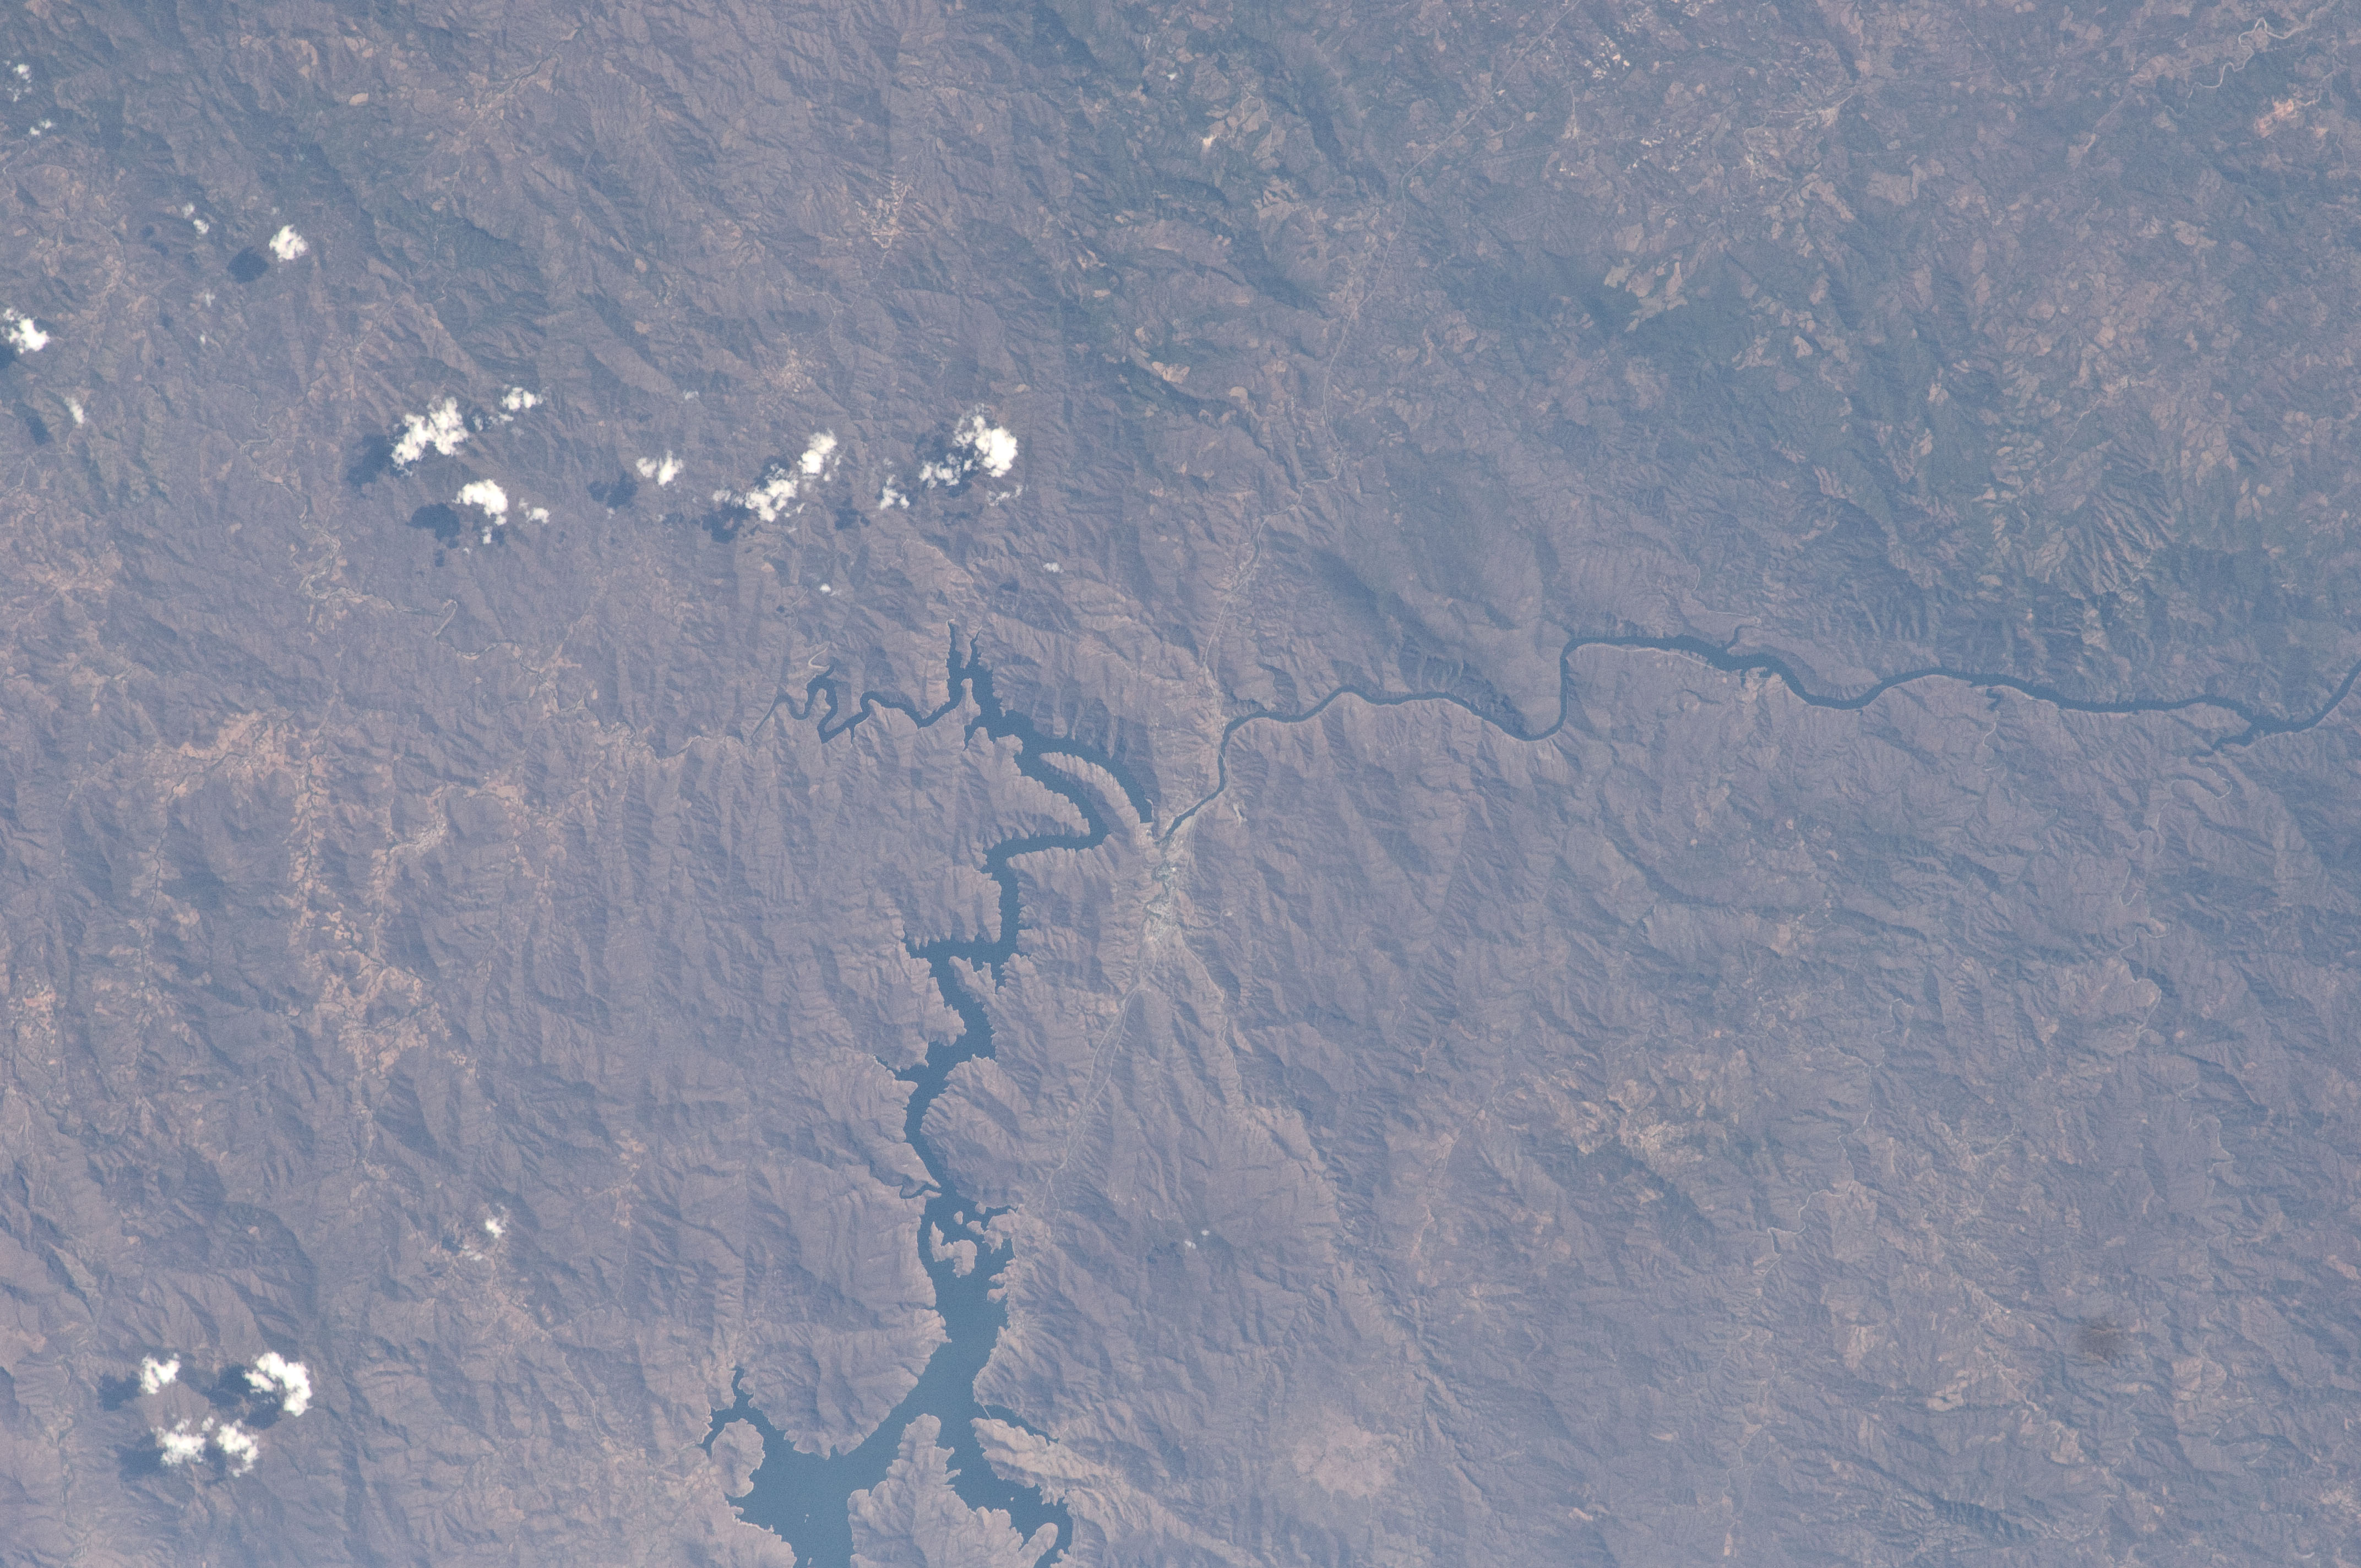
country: MEXICO
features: BALSAS R. DRAINAGE, INFIERNILLO RES., MTS., FOR.
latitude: 18.3
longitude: -102.0
